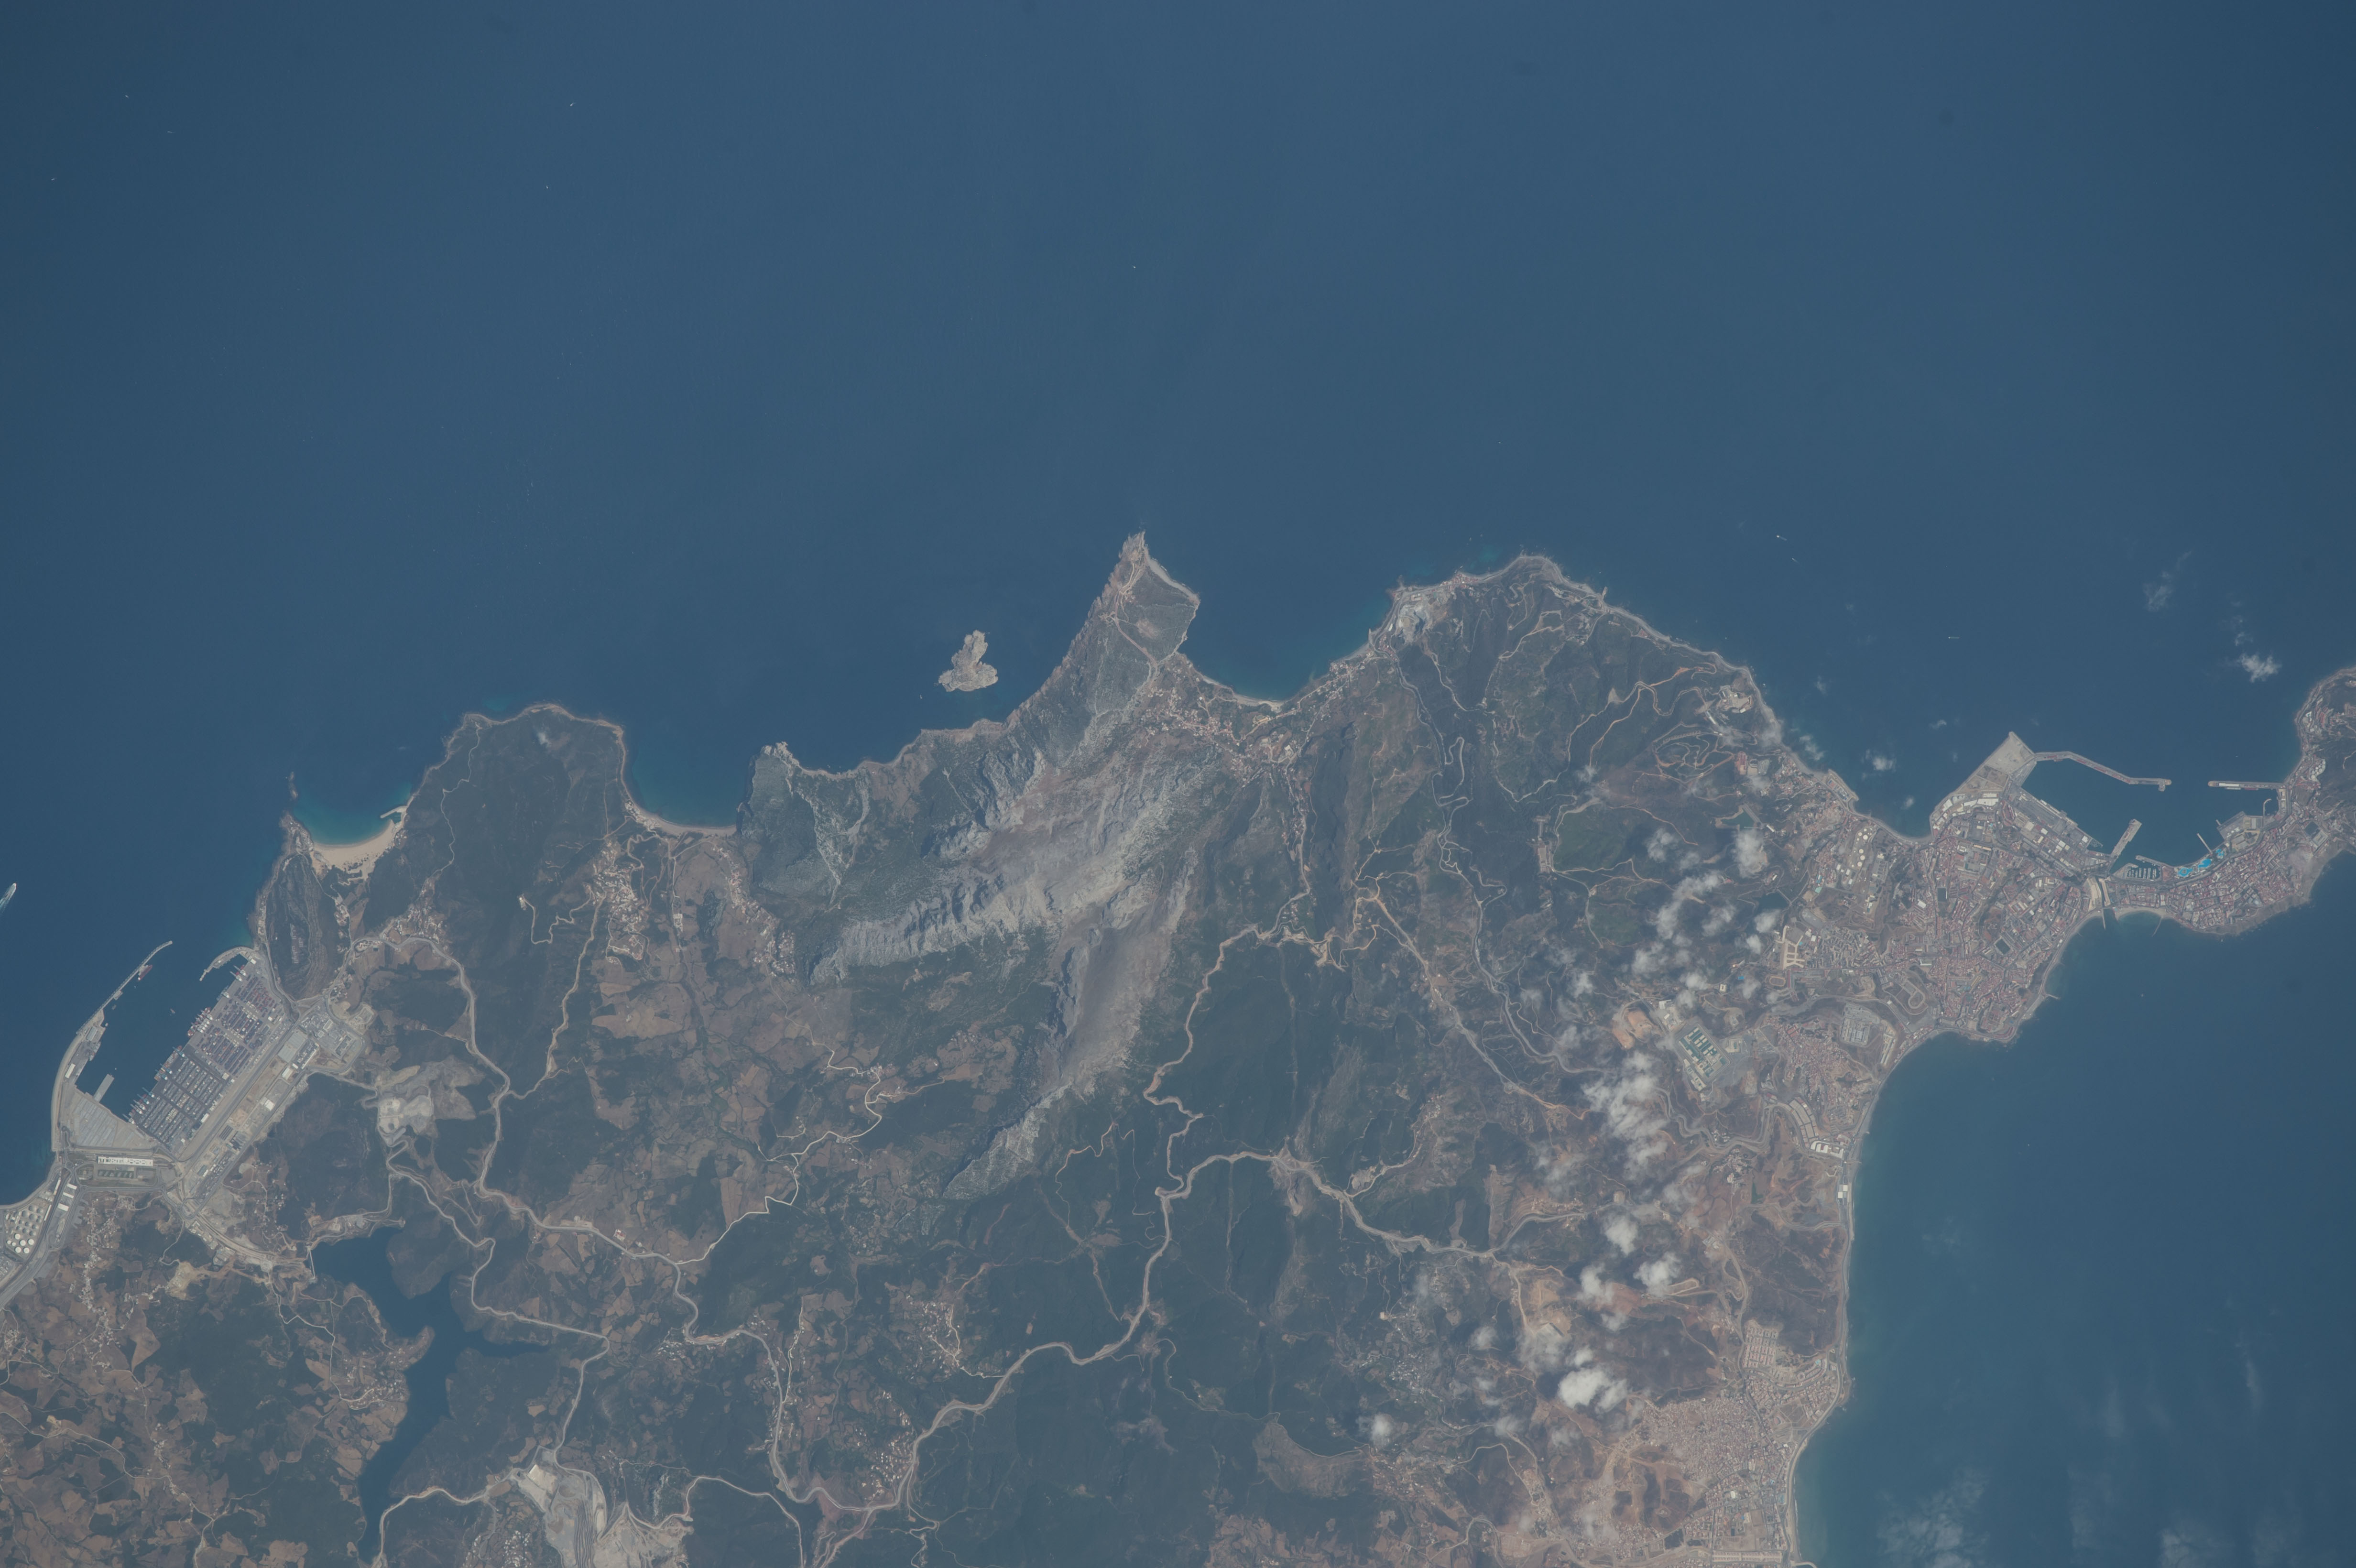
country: MOROCCO
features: STRAIT OF GIBRALTAR, ALBORAN SEA, CEUTA, BENZU, FNIDEQ
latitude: 35.9
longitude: -5.4
